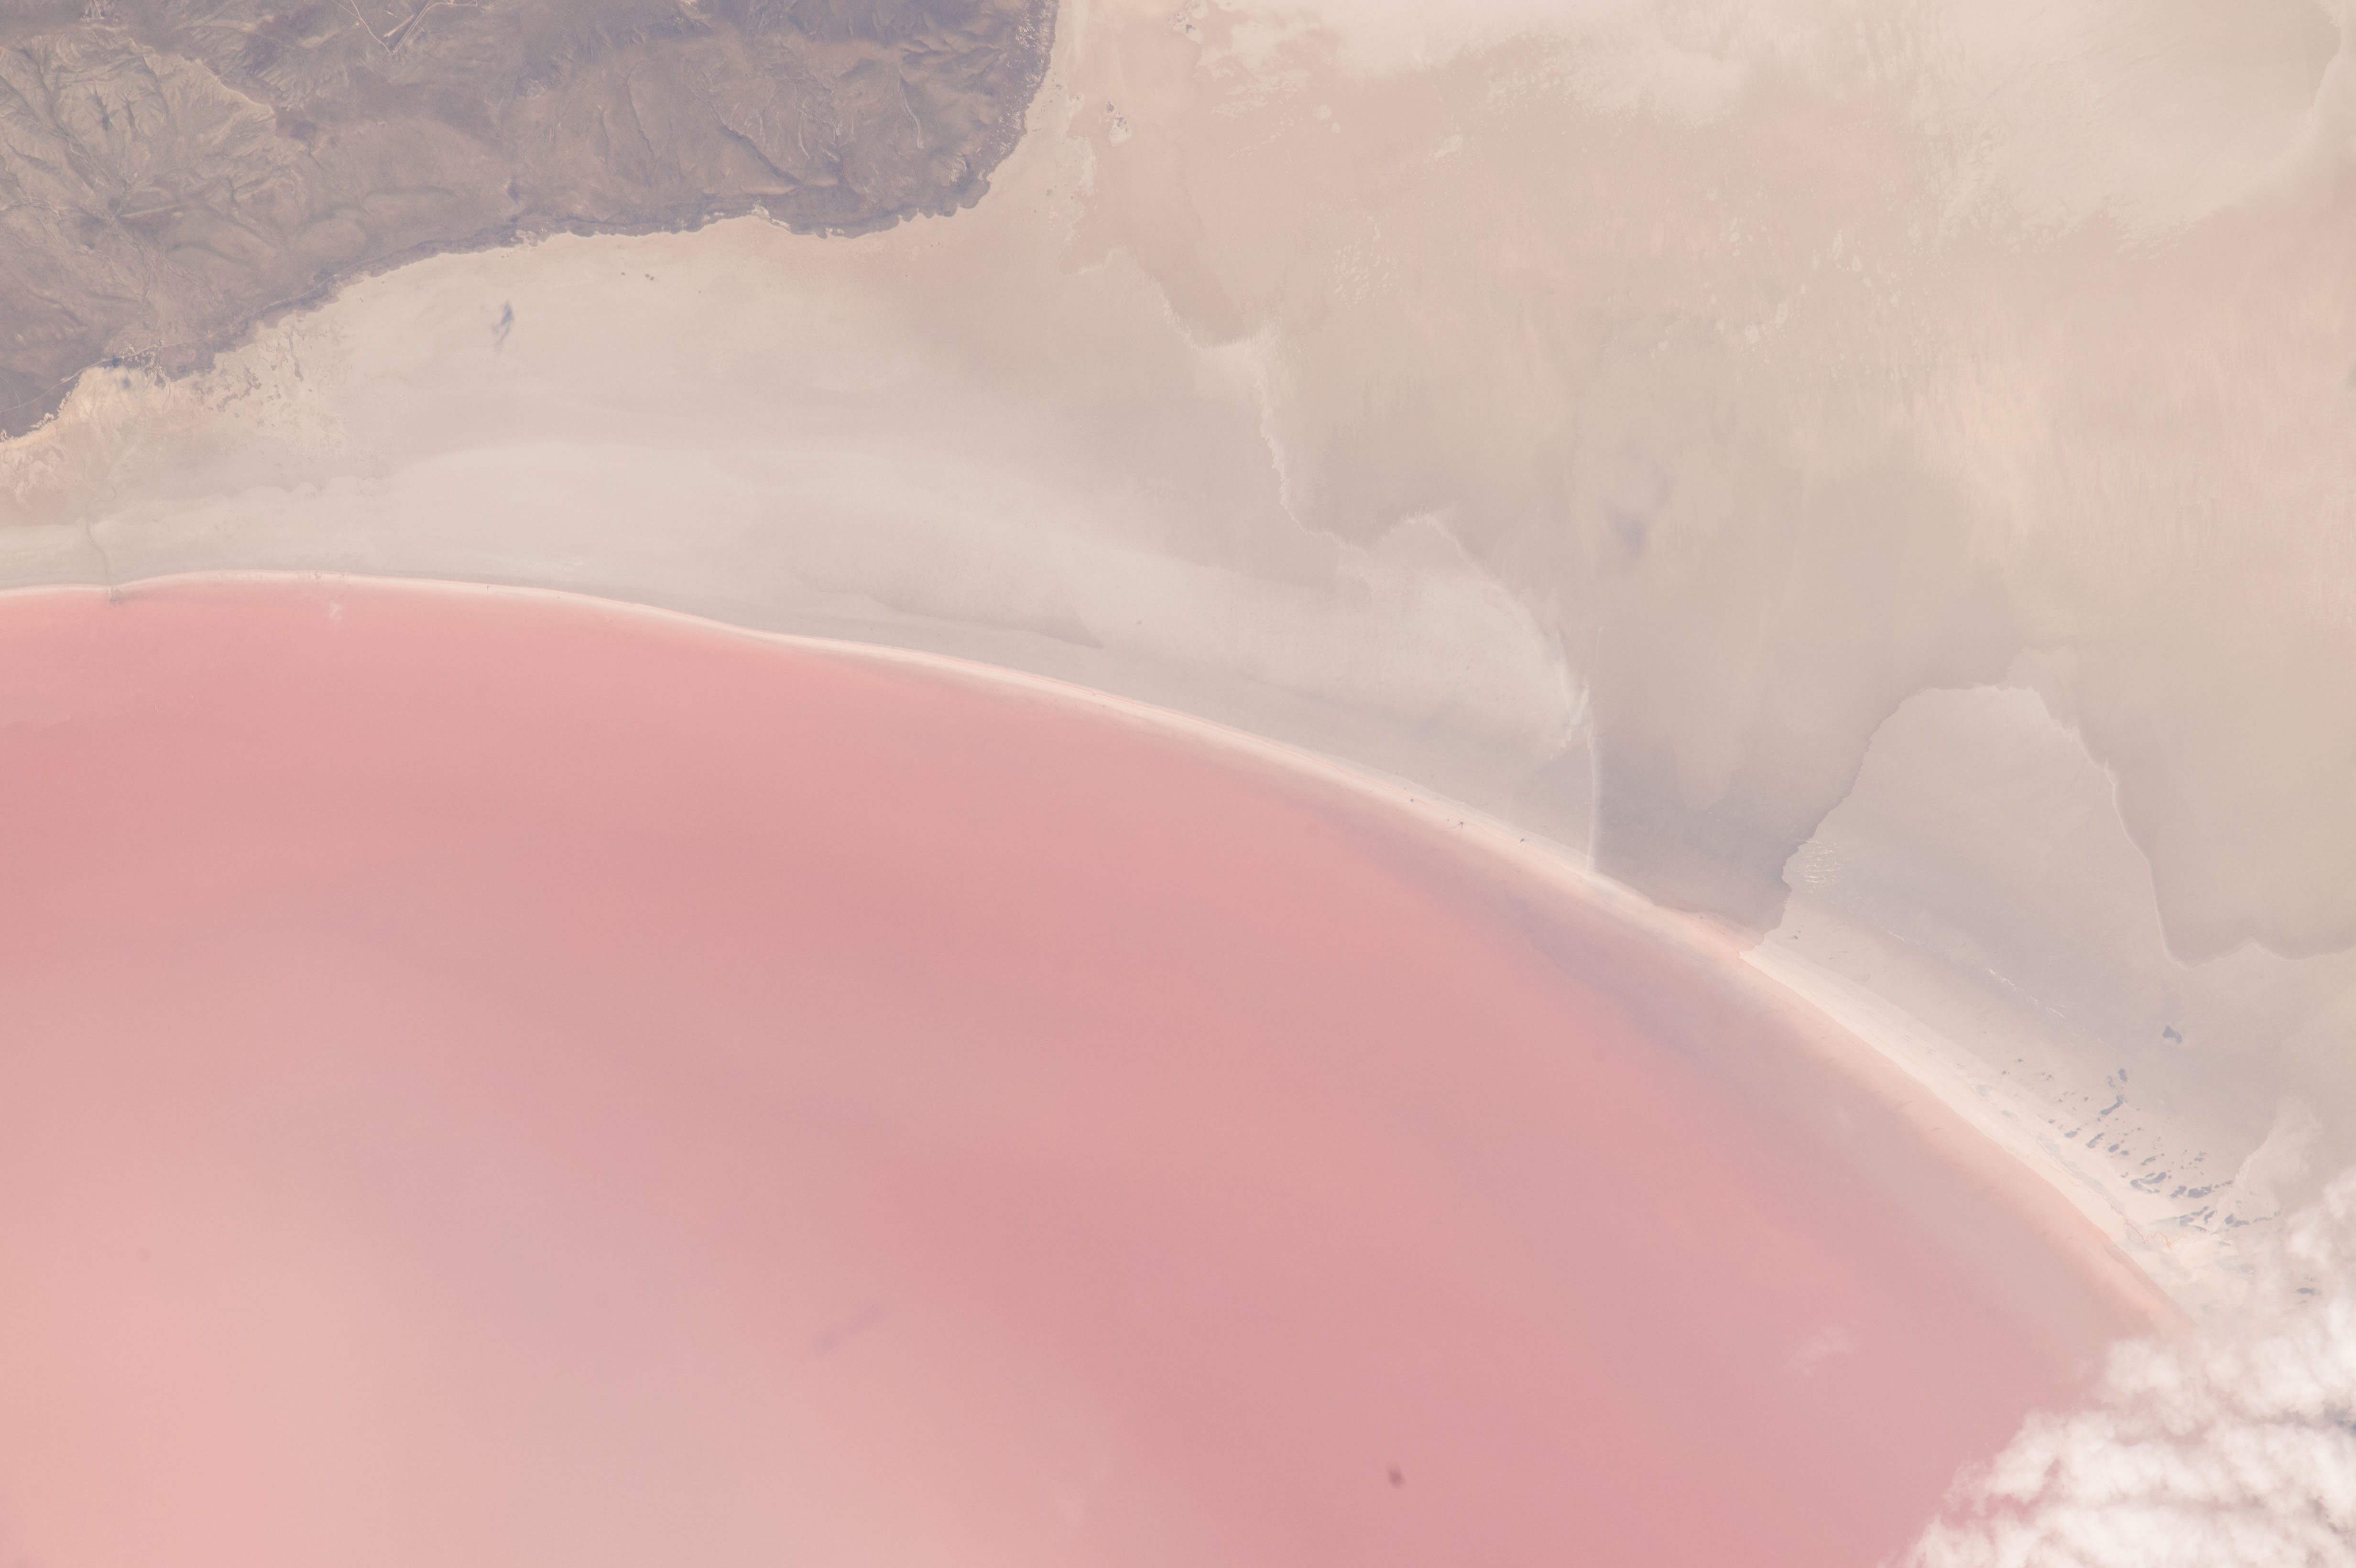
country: TURKEY
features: LAKE TUZ, ALGAE BLOOM, EASTERN SHORE, HILLS
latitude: 38.7
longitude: 33.5
